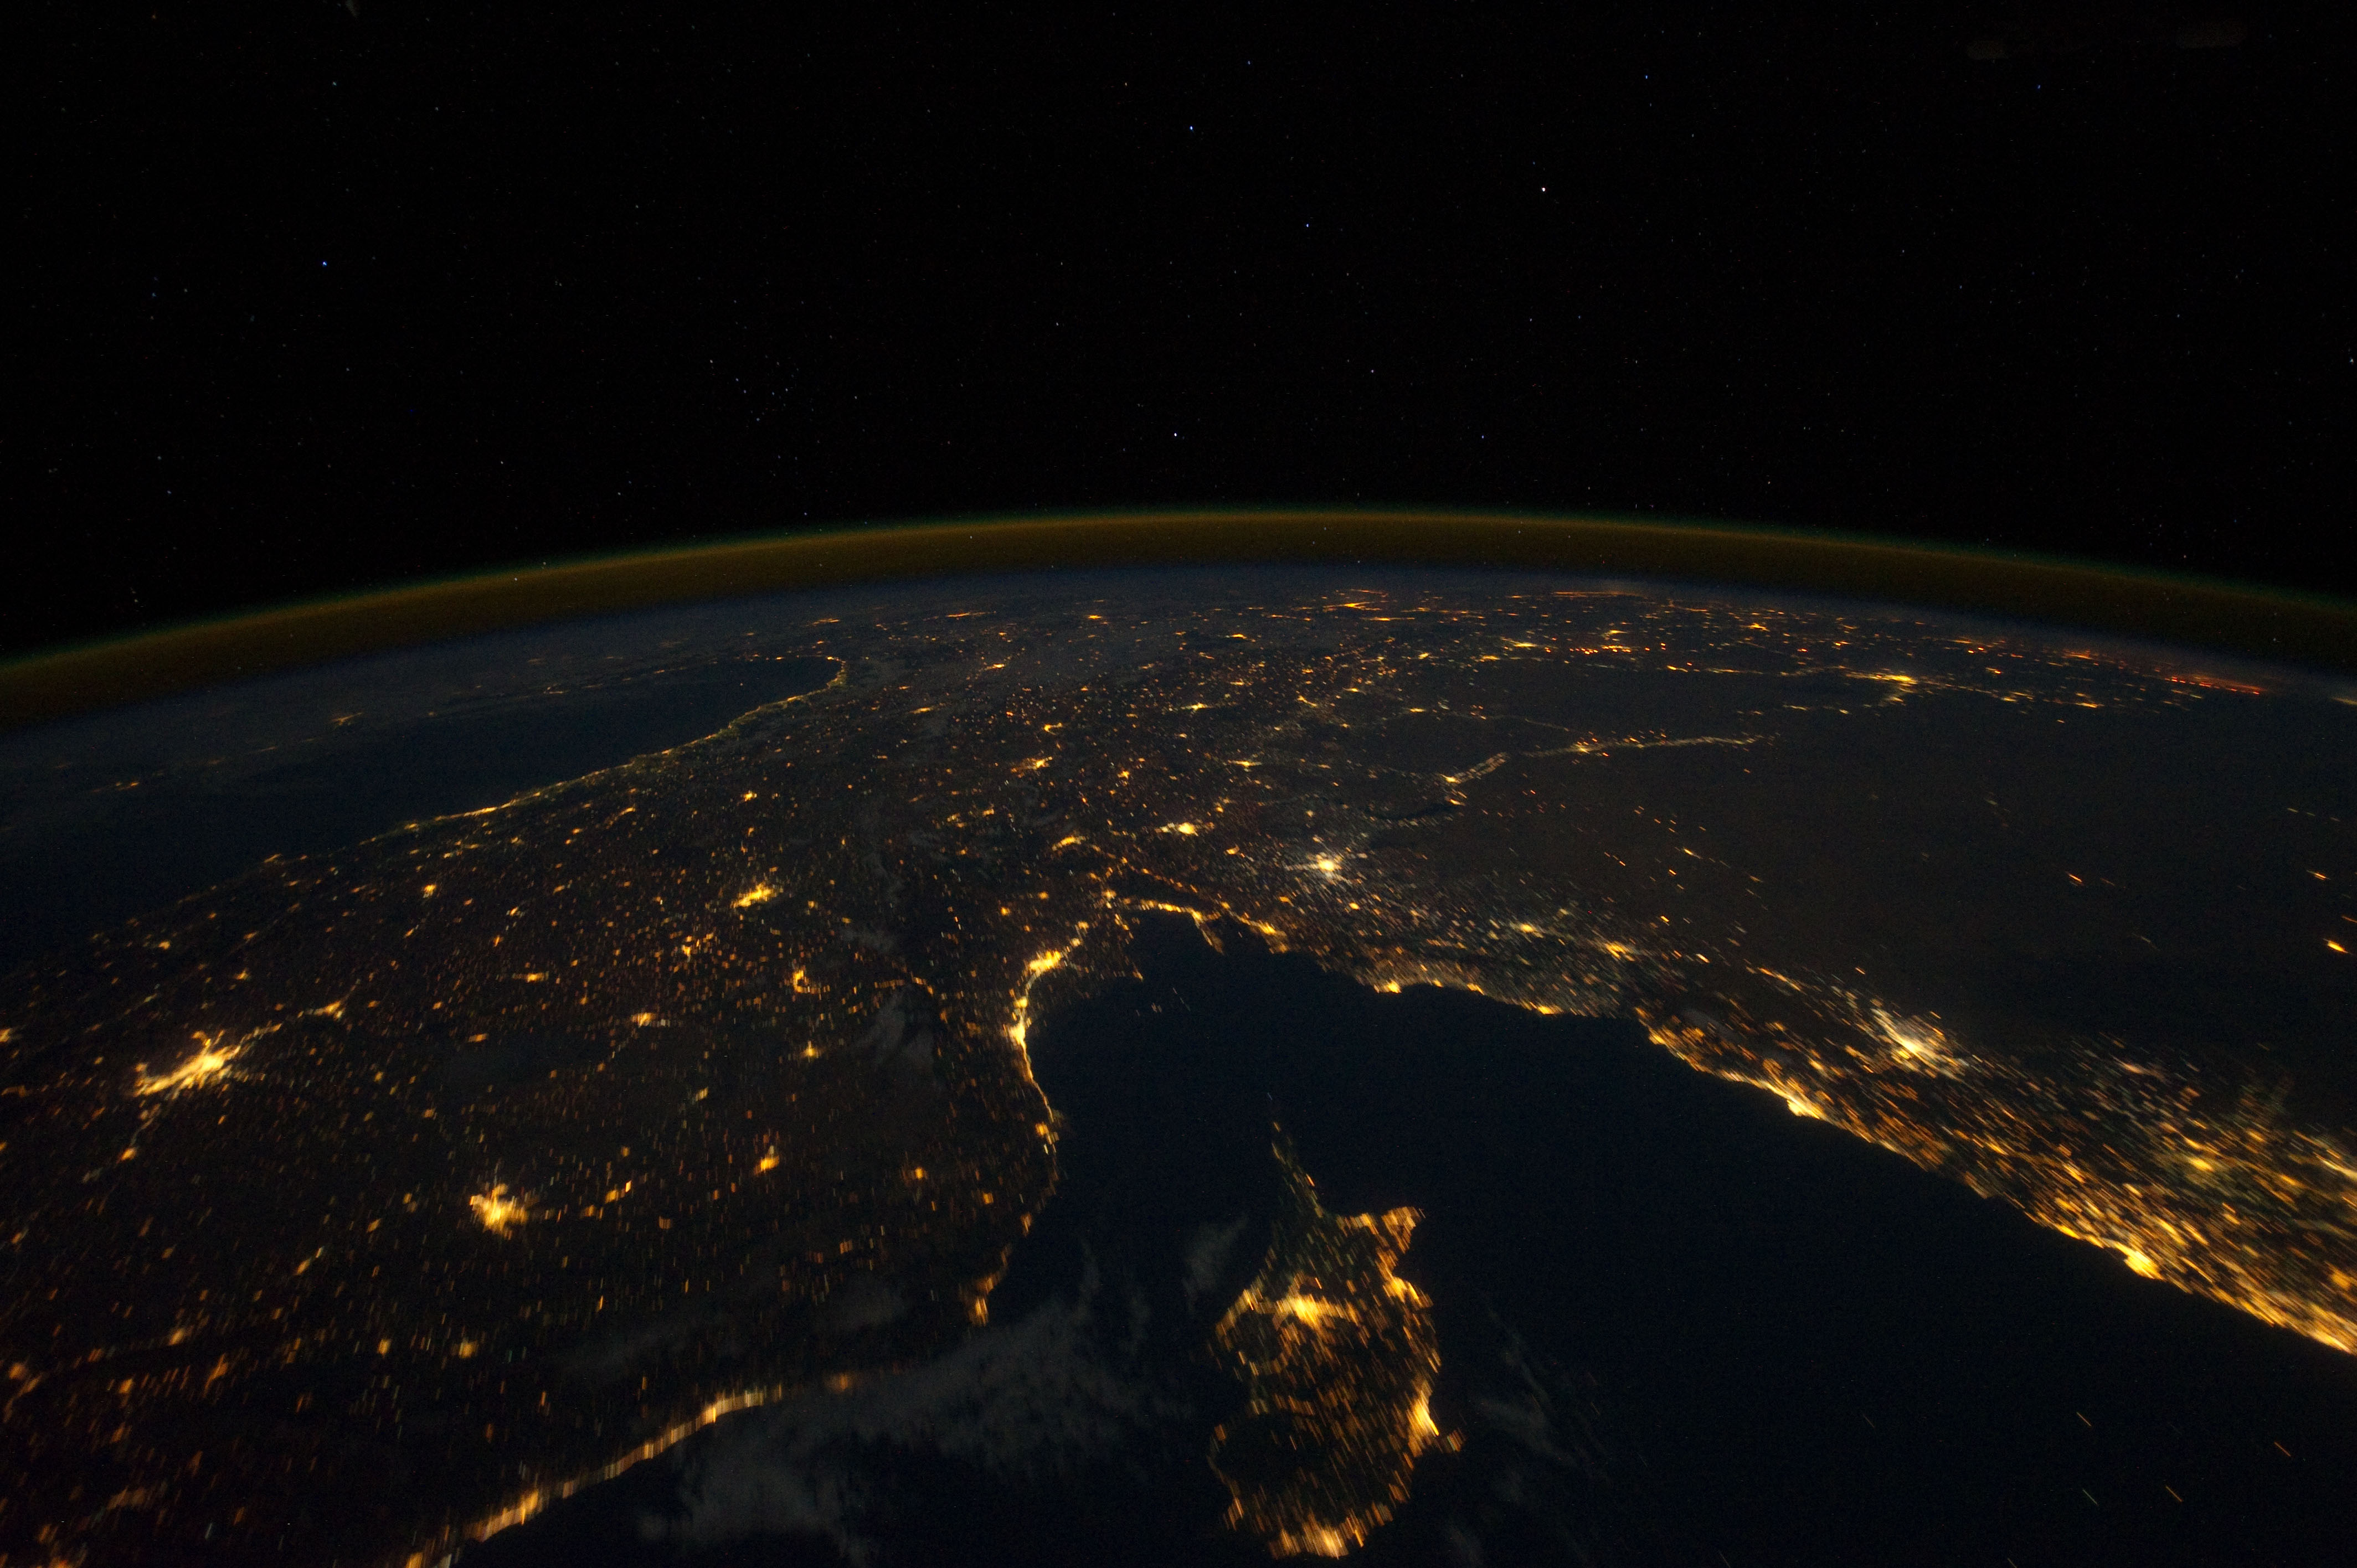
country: SYRIA
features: LEVANT, CYPRUS, TURKEY, CITIES AT NIGHT
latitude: 36.5
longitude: 37.5
